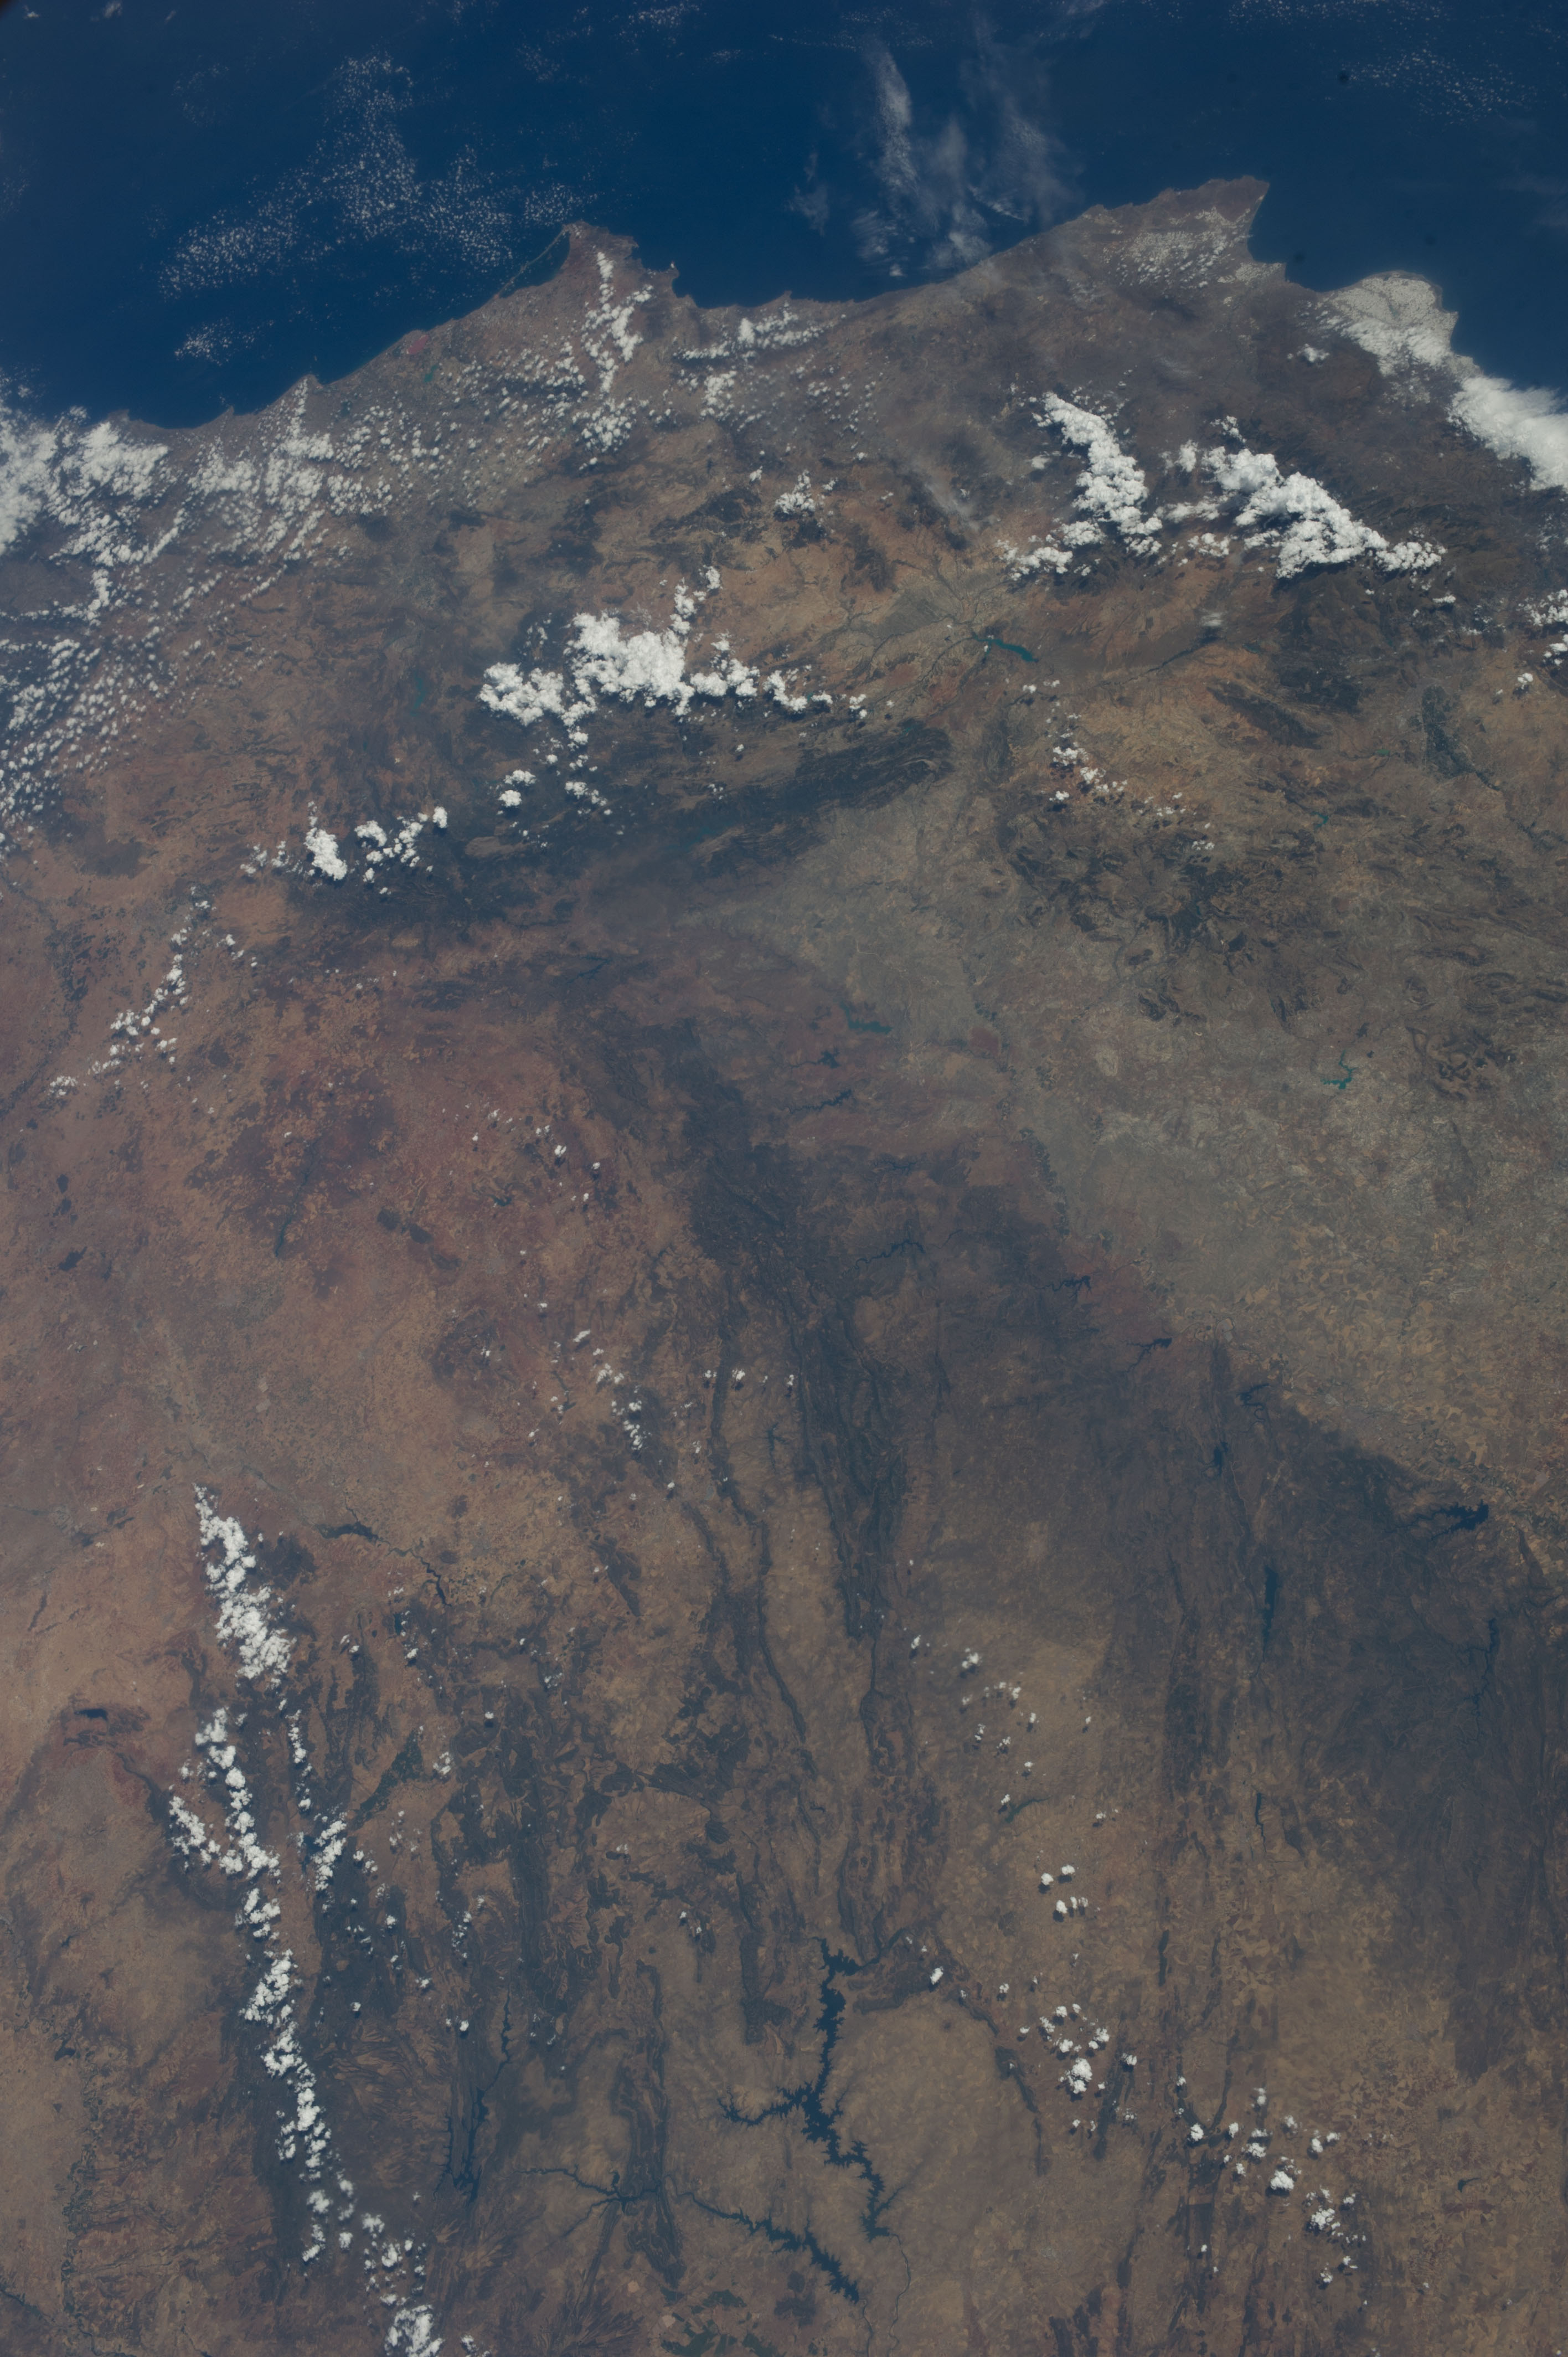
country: SPAIN
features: DE LA SERENA RESERVOIR, MURCIA, CARTAGENA, MEDITERRANEAN SEA
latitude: 37.9
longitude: -1.5
